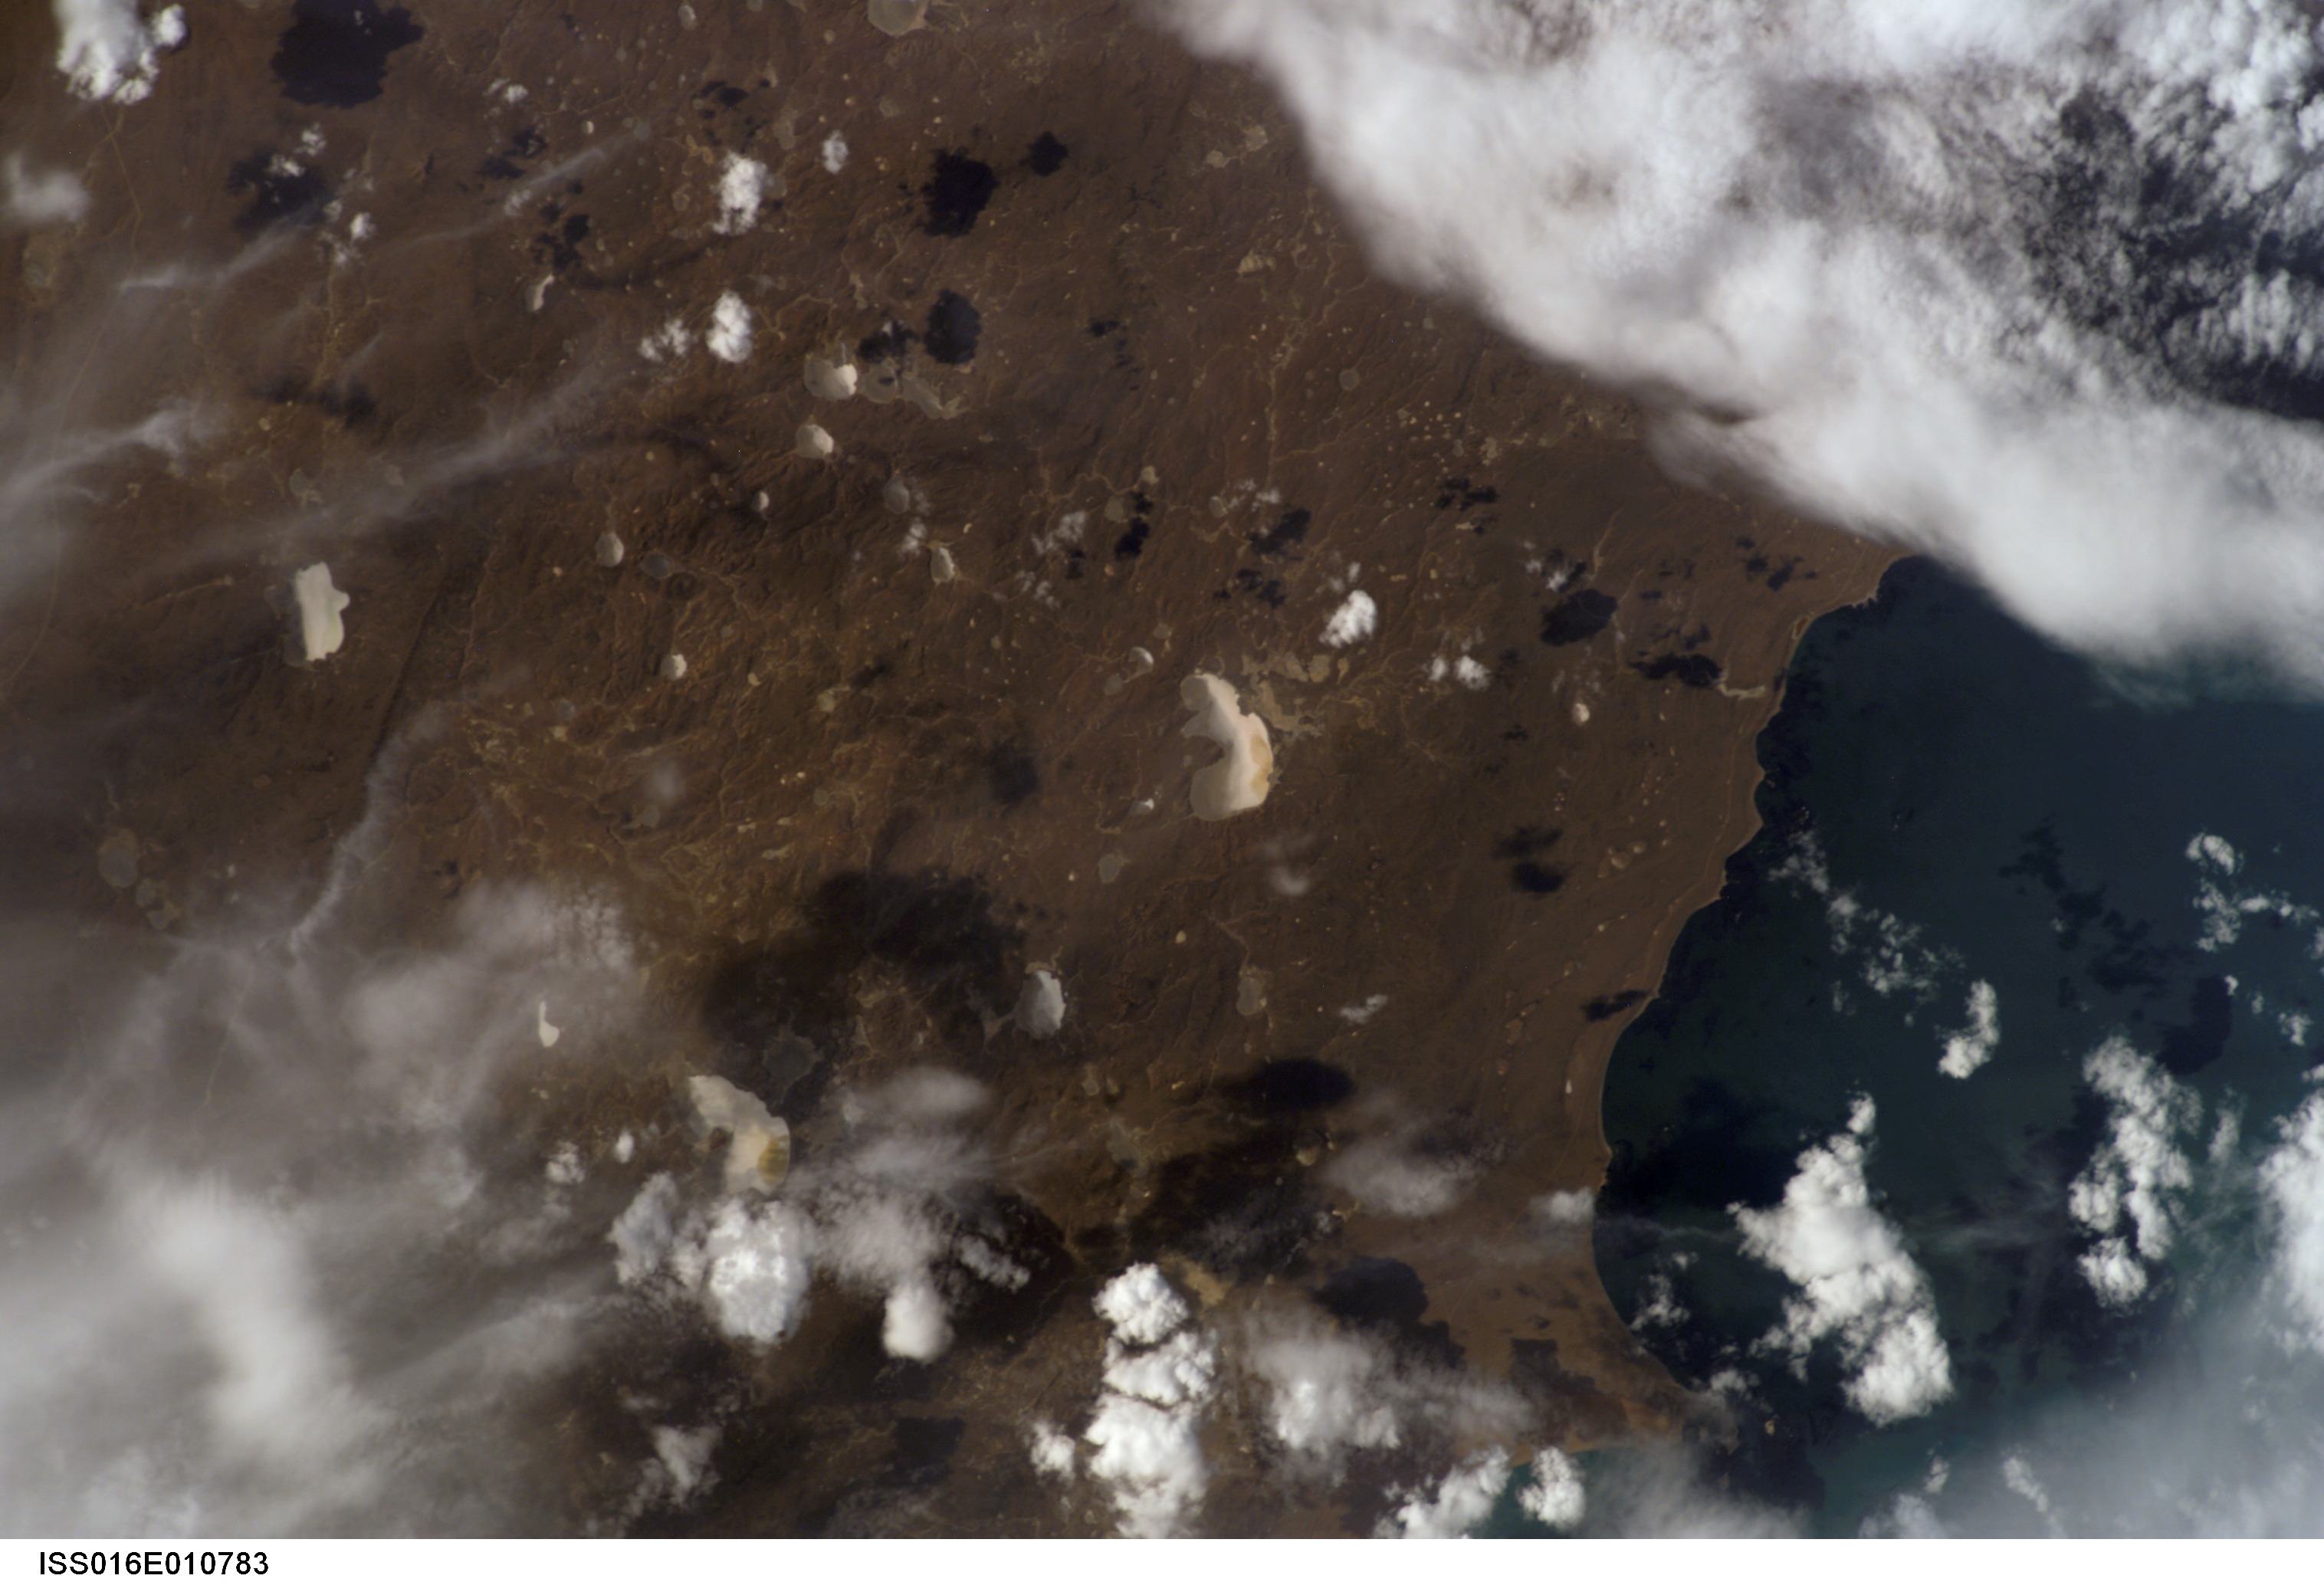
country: ARGENTINA
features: LAKES, COAST, N. OF BAHIA LAURA
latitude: -48.0
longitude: -66.5
